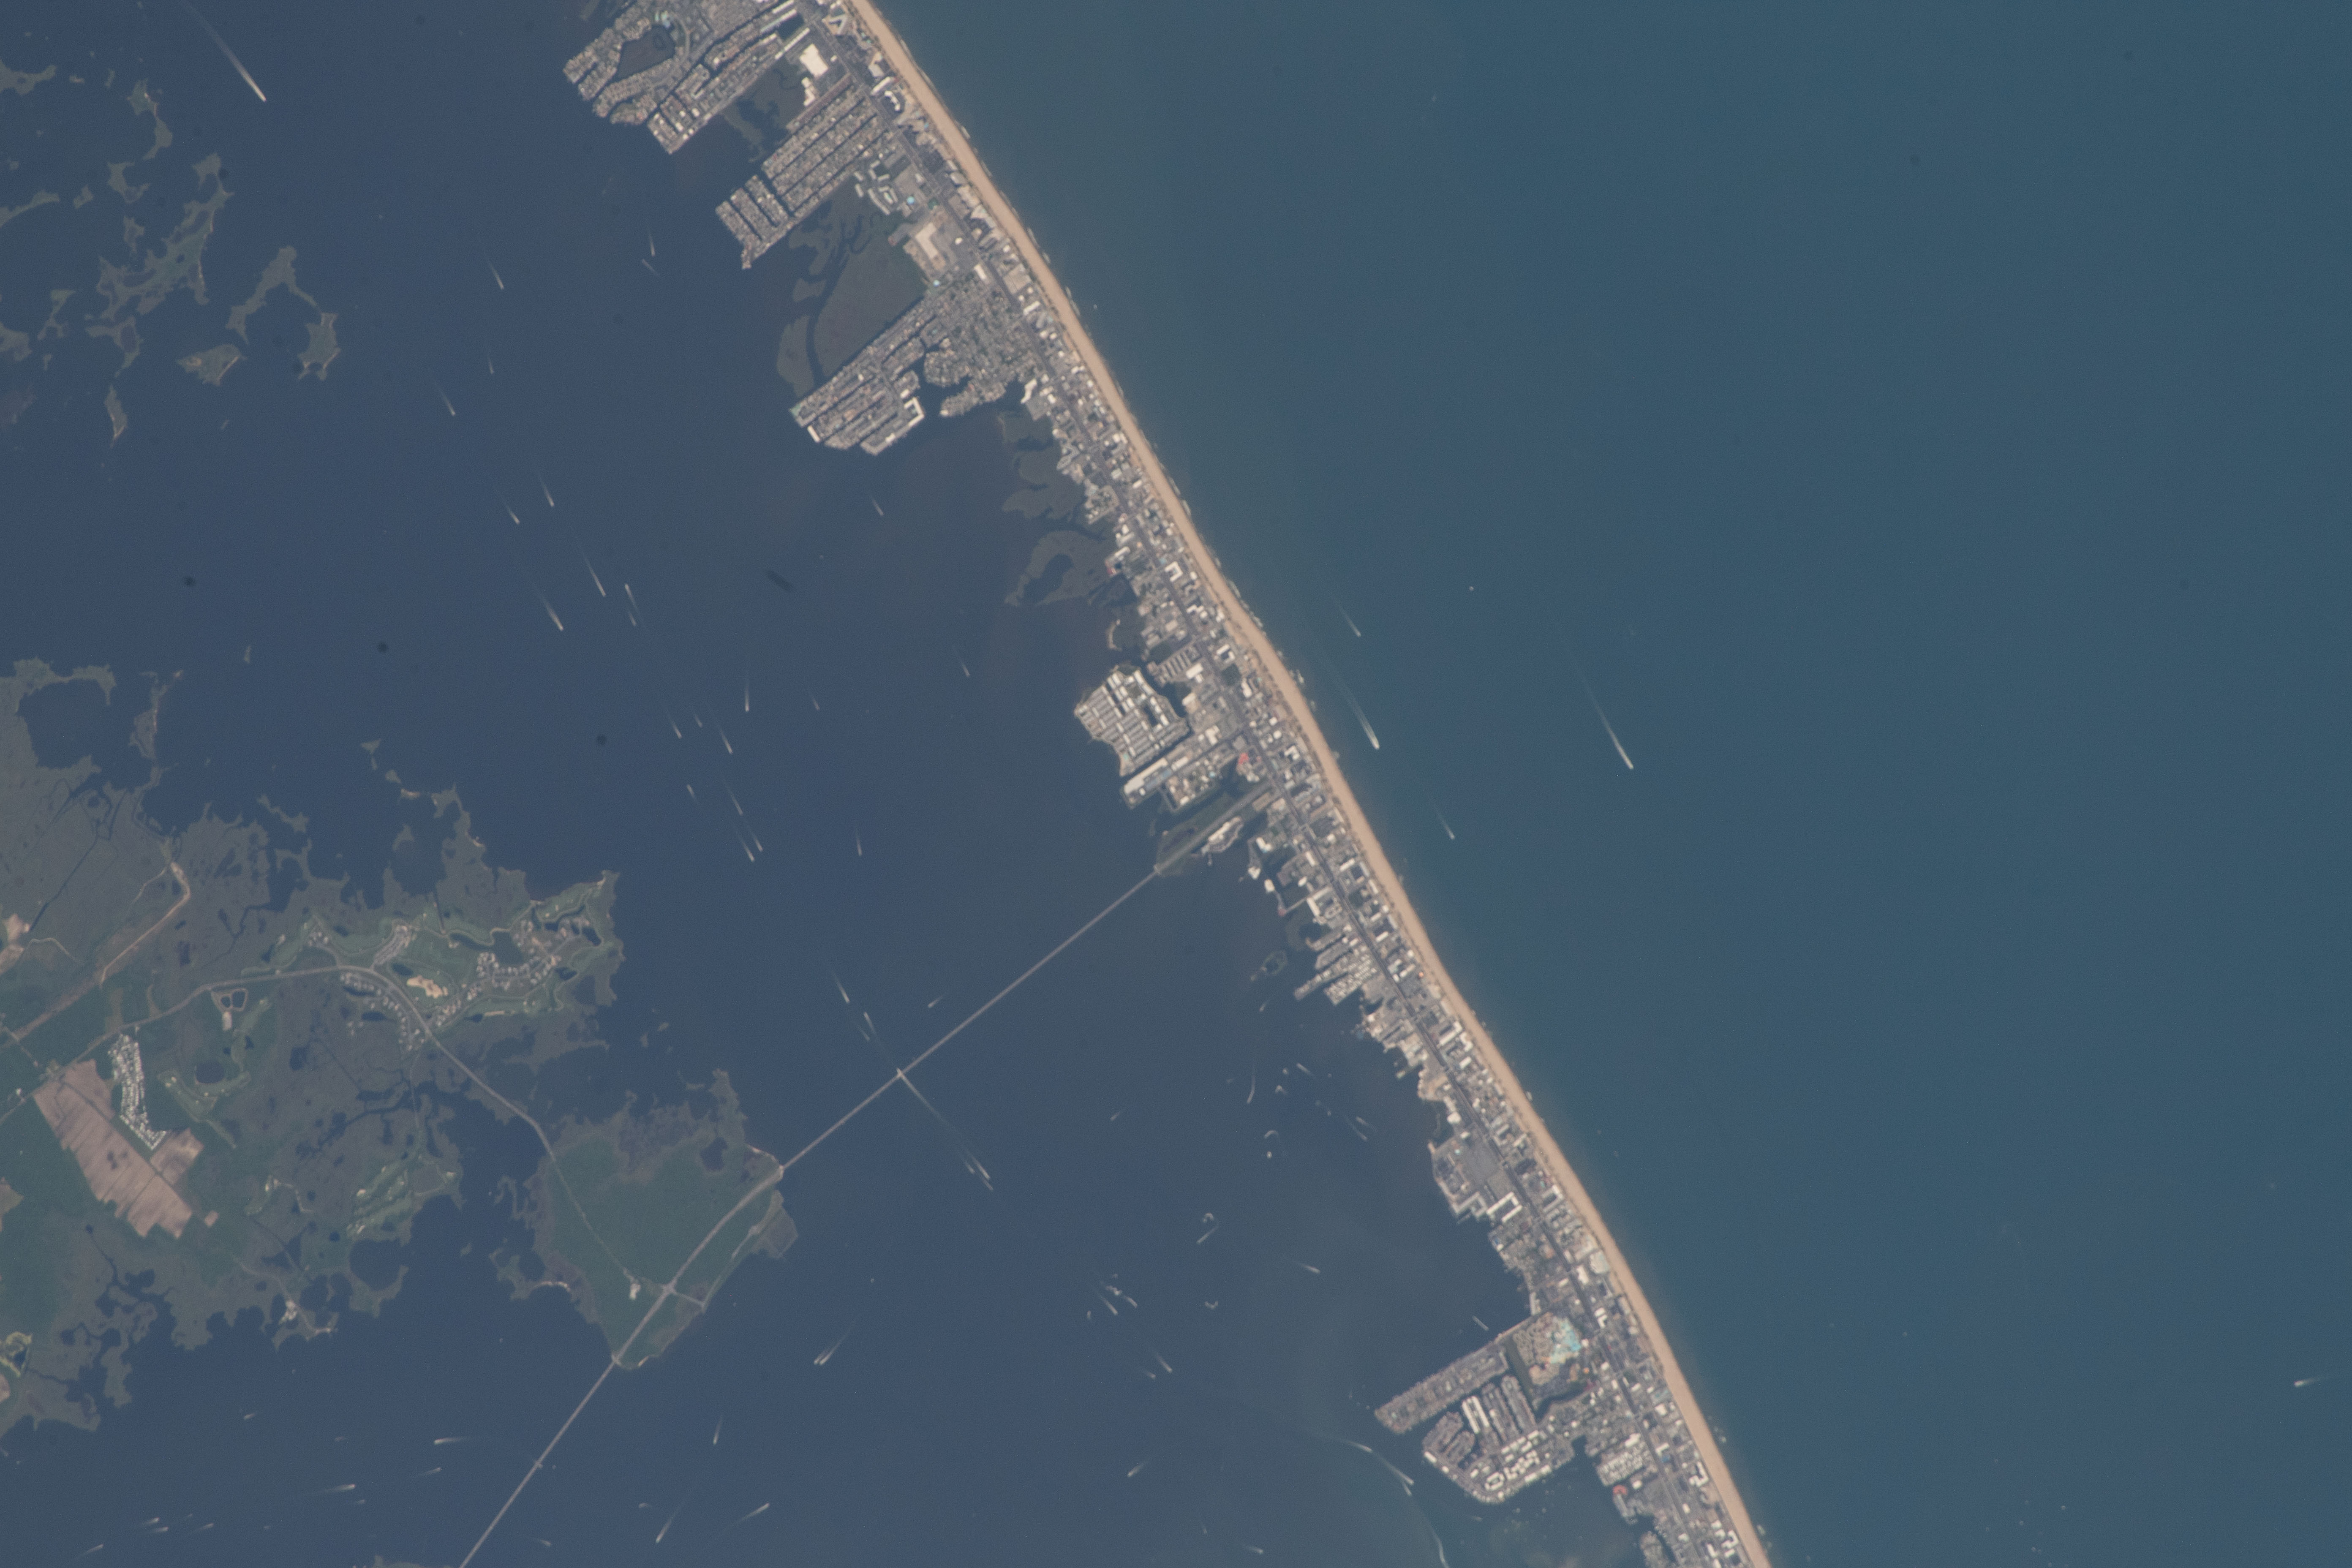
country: USA-MARYLAND
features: ATLANTIC OCEAN, ASSAWOMAN BAY, ISLE OF WIGHT BAY, OCEAN CITY
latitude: 38.4
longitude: -75.1
